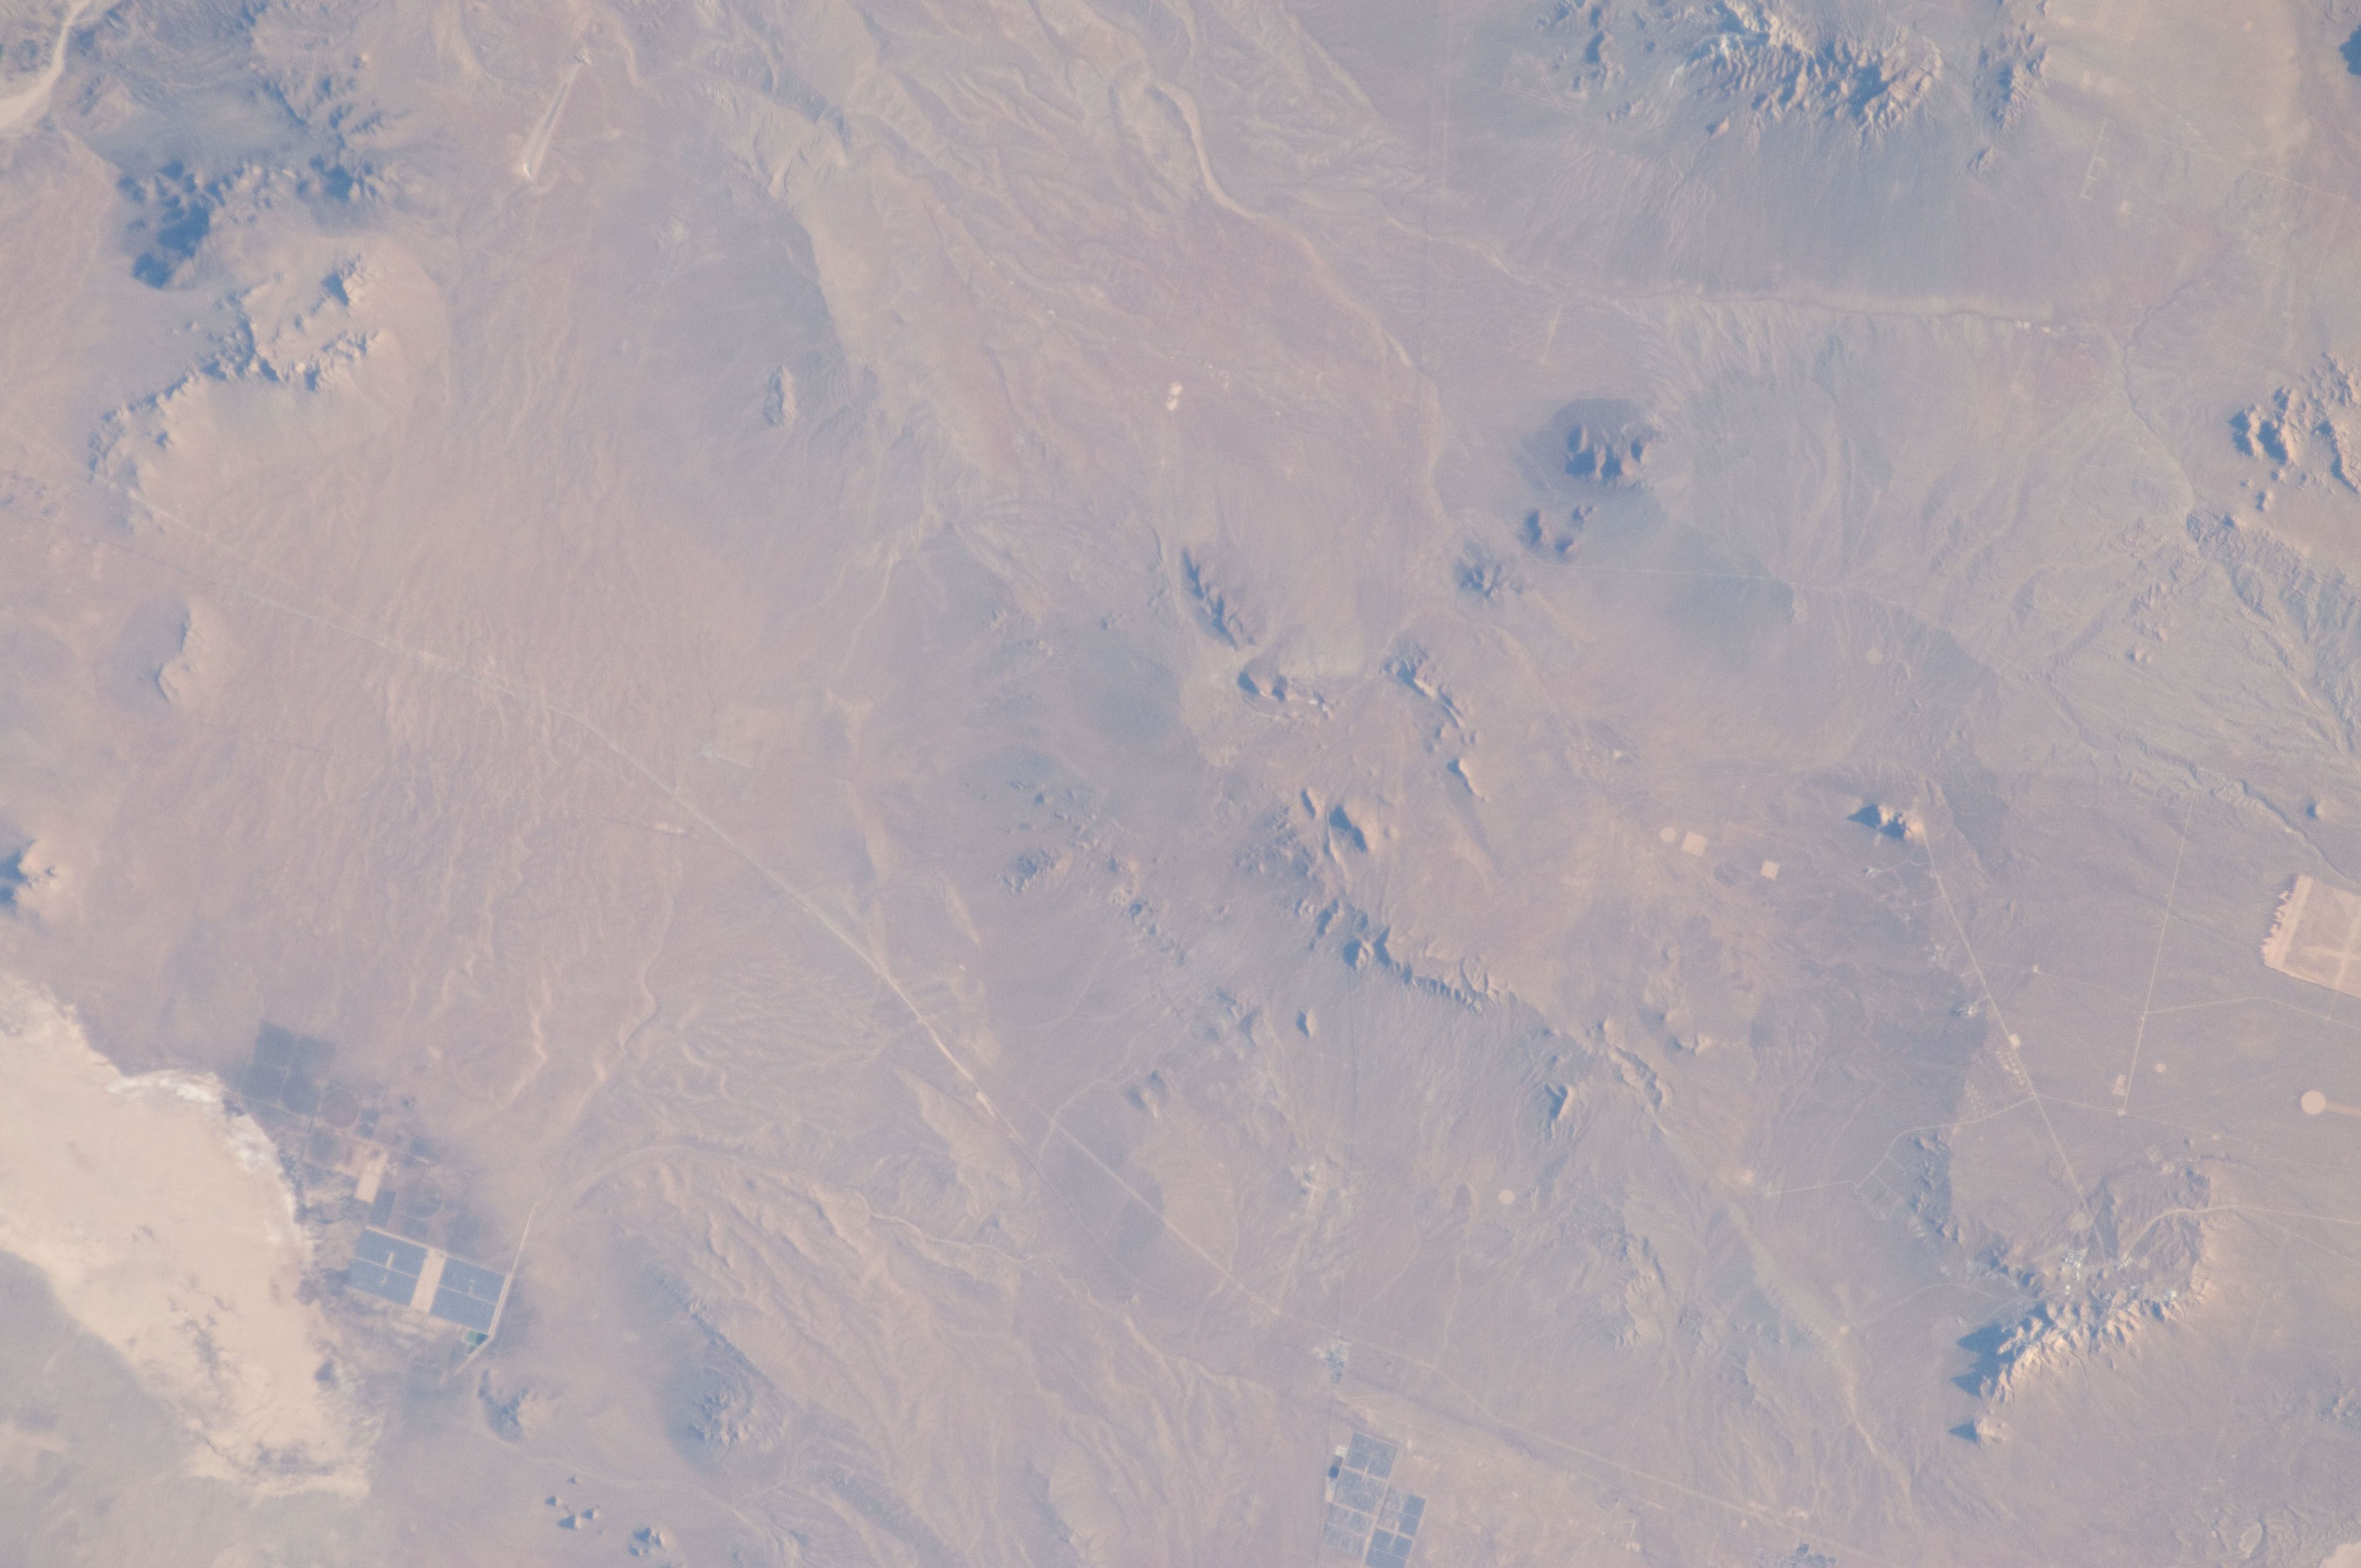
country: USA-CALIFORNIA
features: DES.
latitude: 34.9
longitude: -117.5
